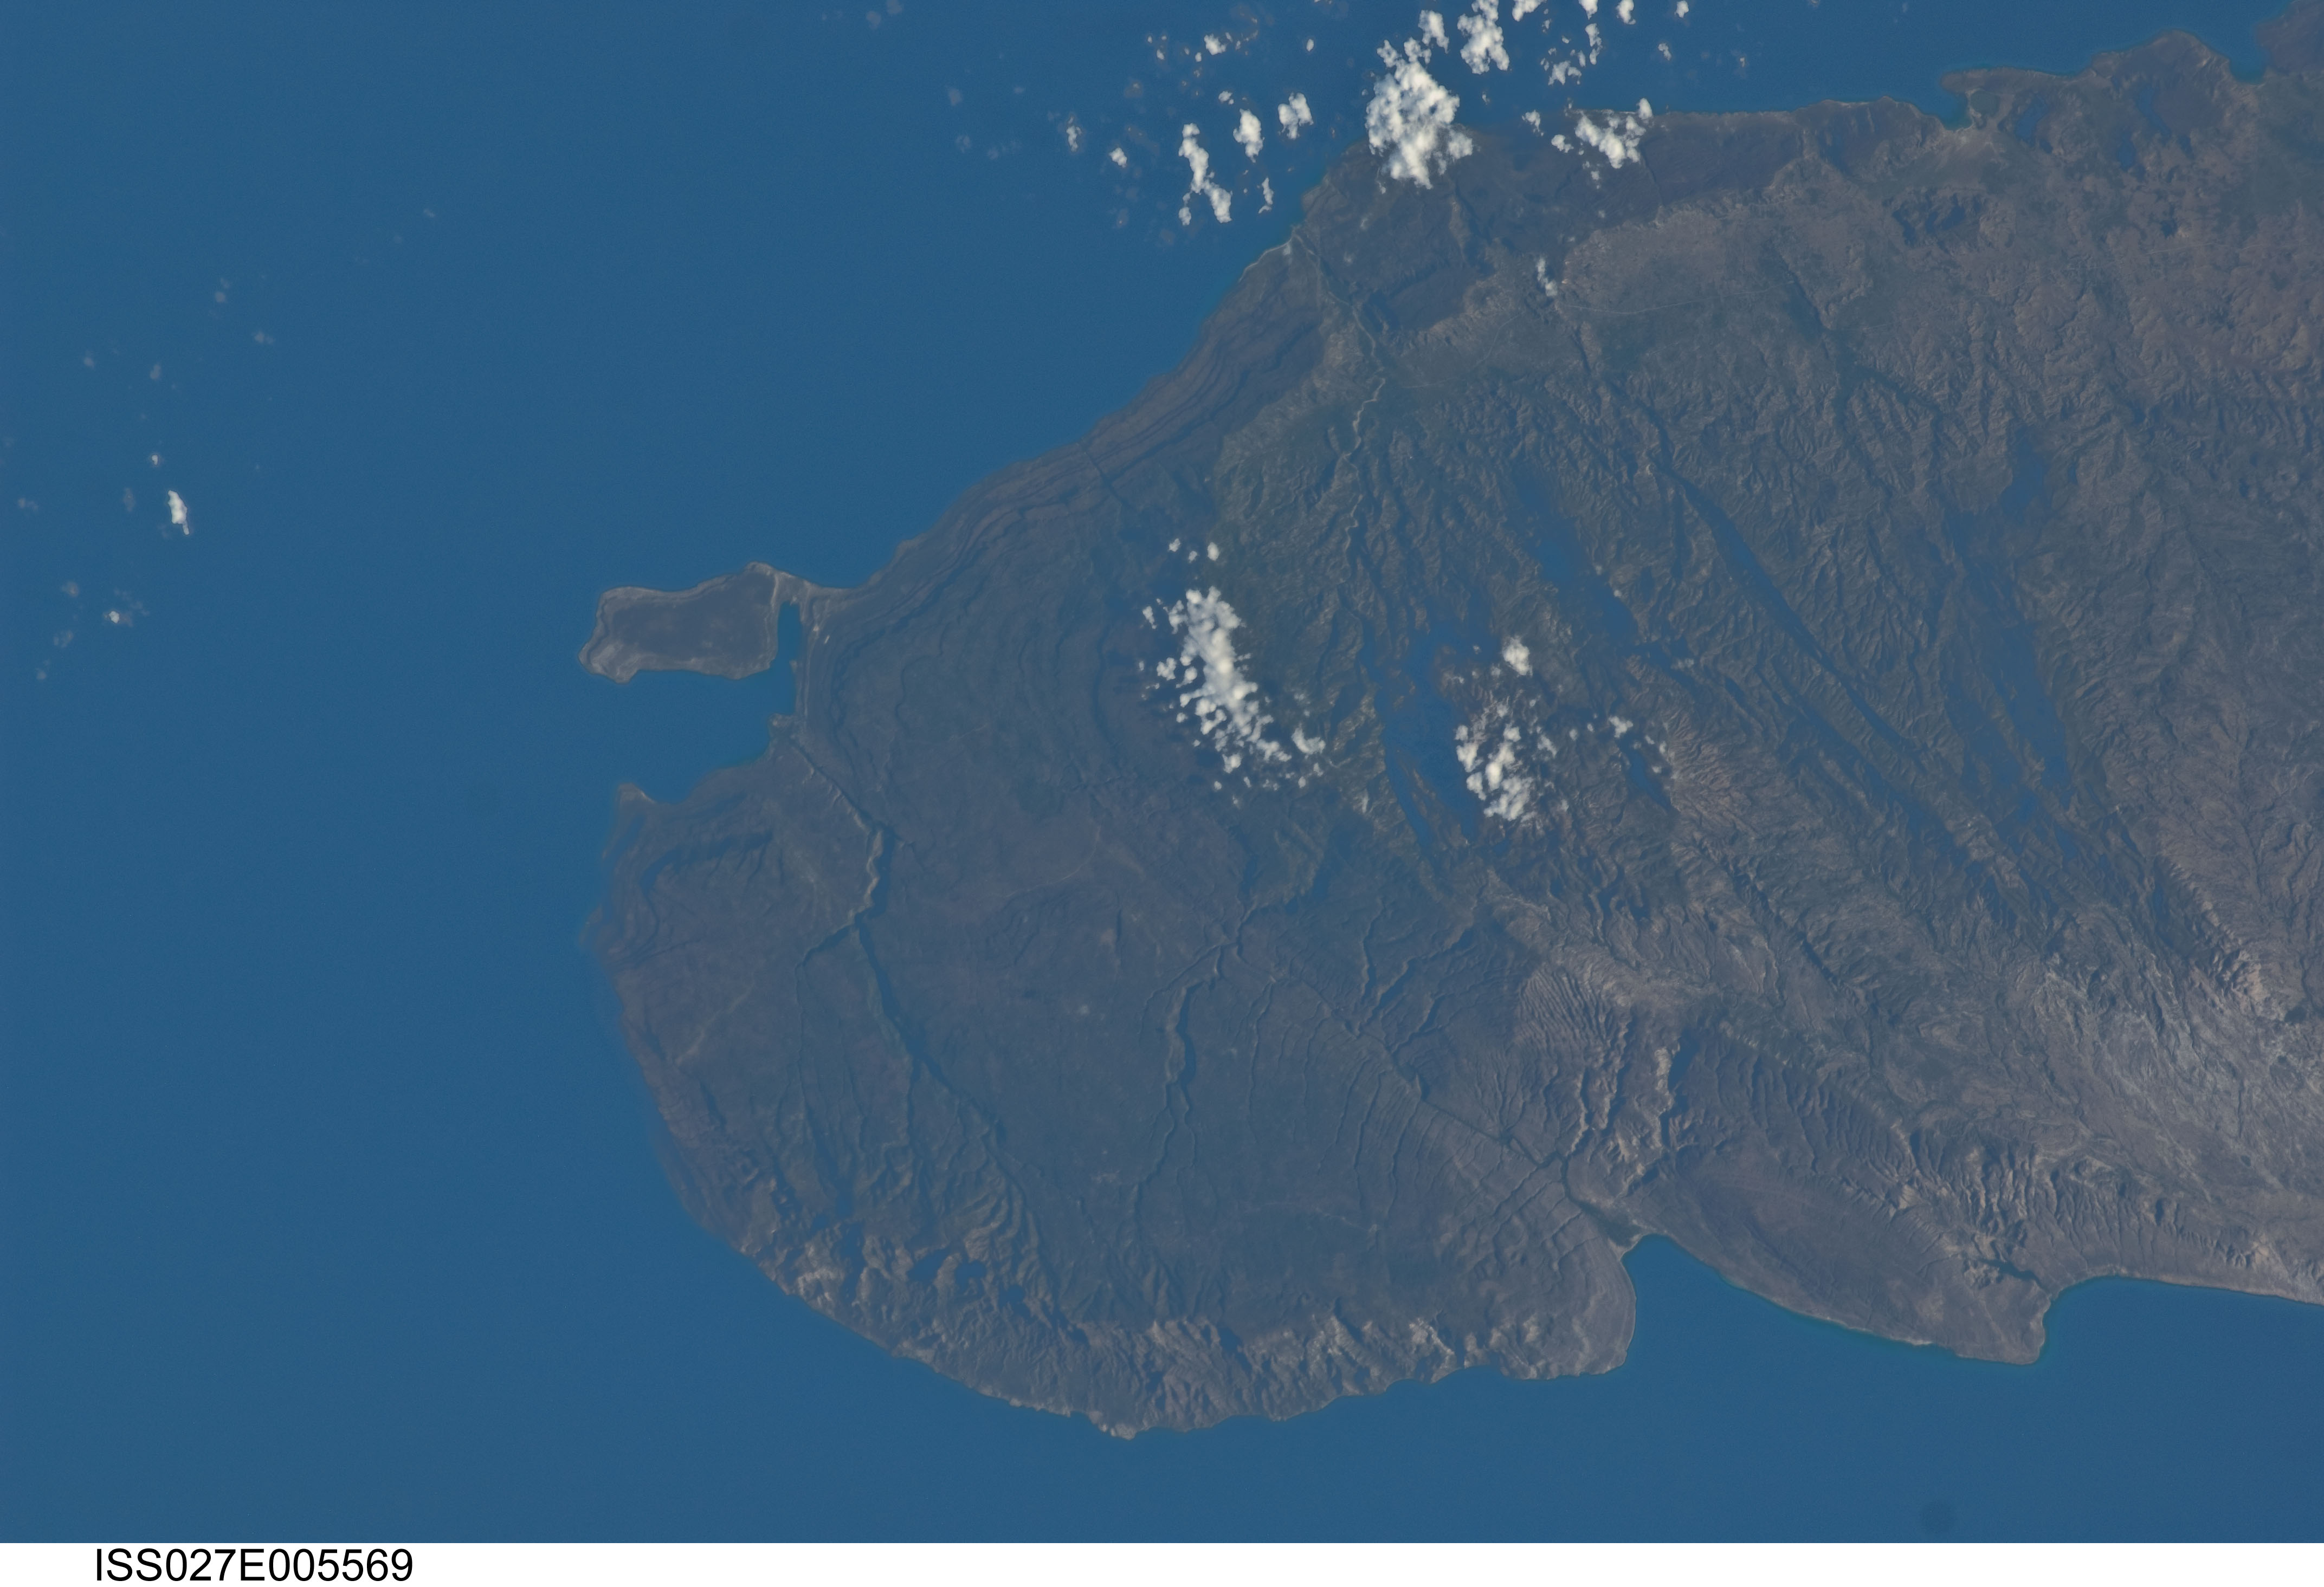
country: HAITI
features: NORTHWESTERN END OF HATI, BAHIE DU MOLE
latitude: 19.8
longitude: -73.3
